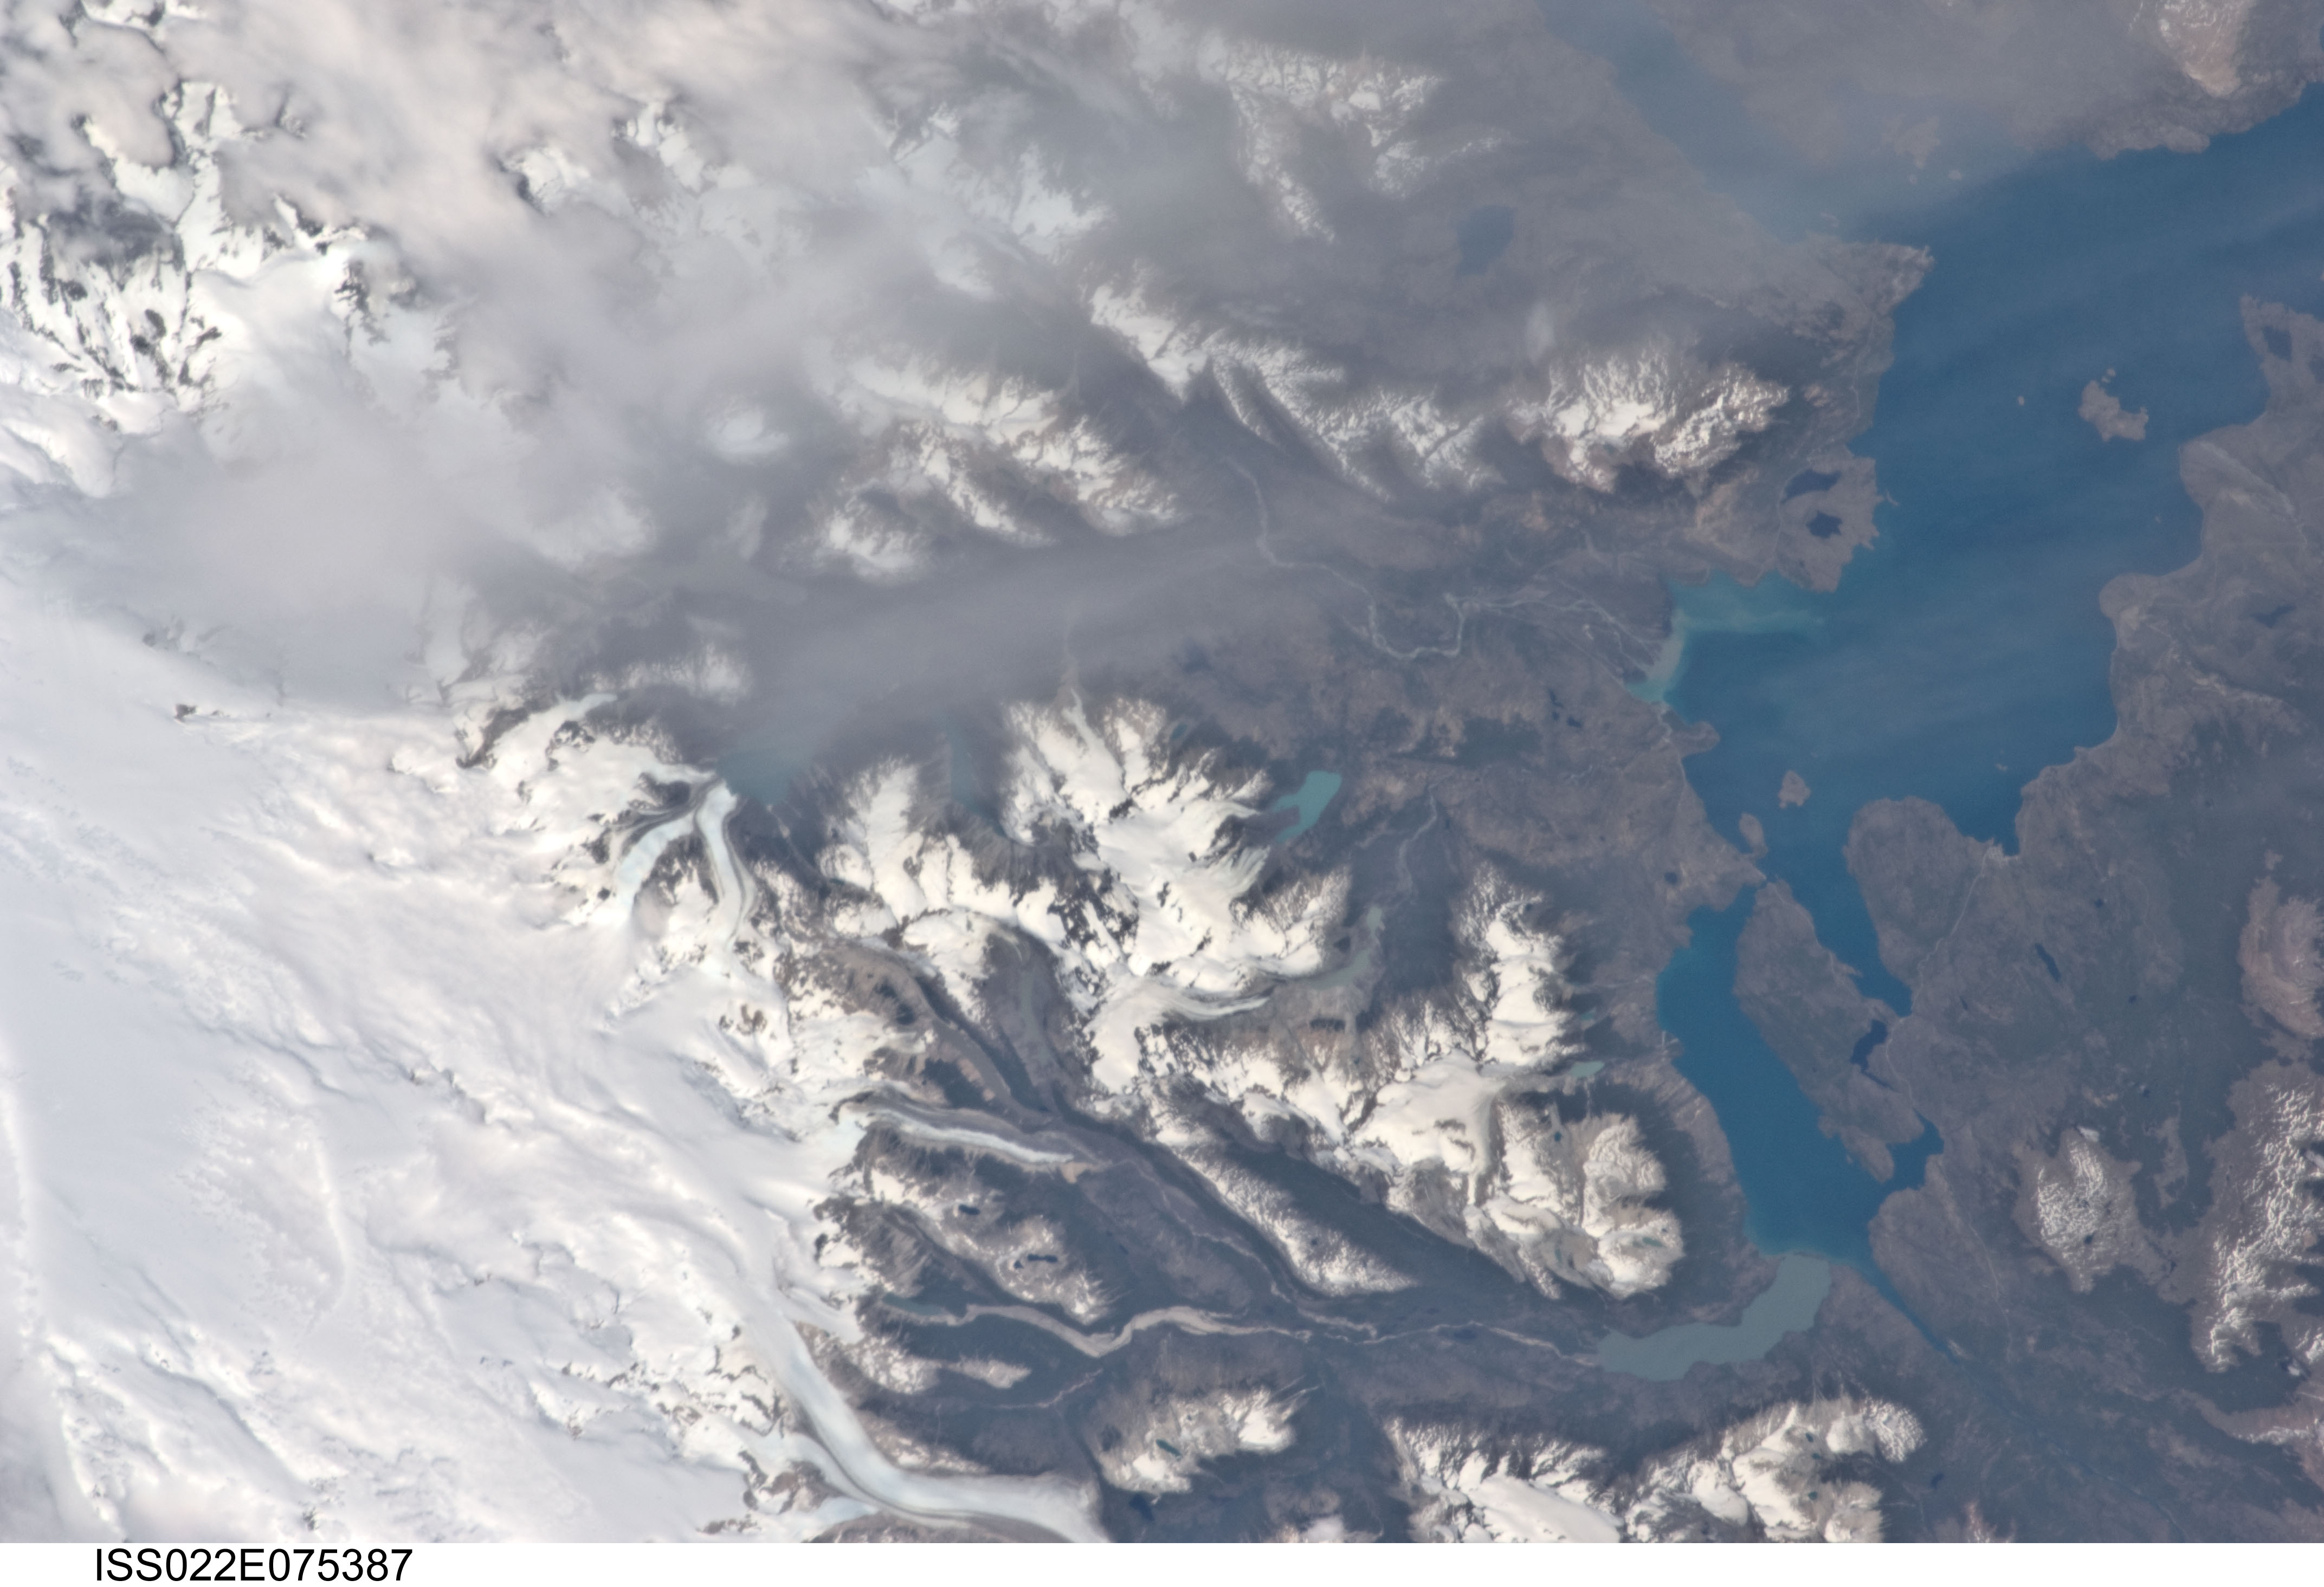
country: CHILE
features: N. PATAGONIAN ICE FIELD, LEONES GL., NEF GL., W. L. BUENOS AIRES, MTS.
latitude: -46.8
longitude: -73.0
